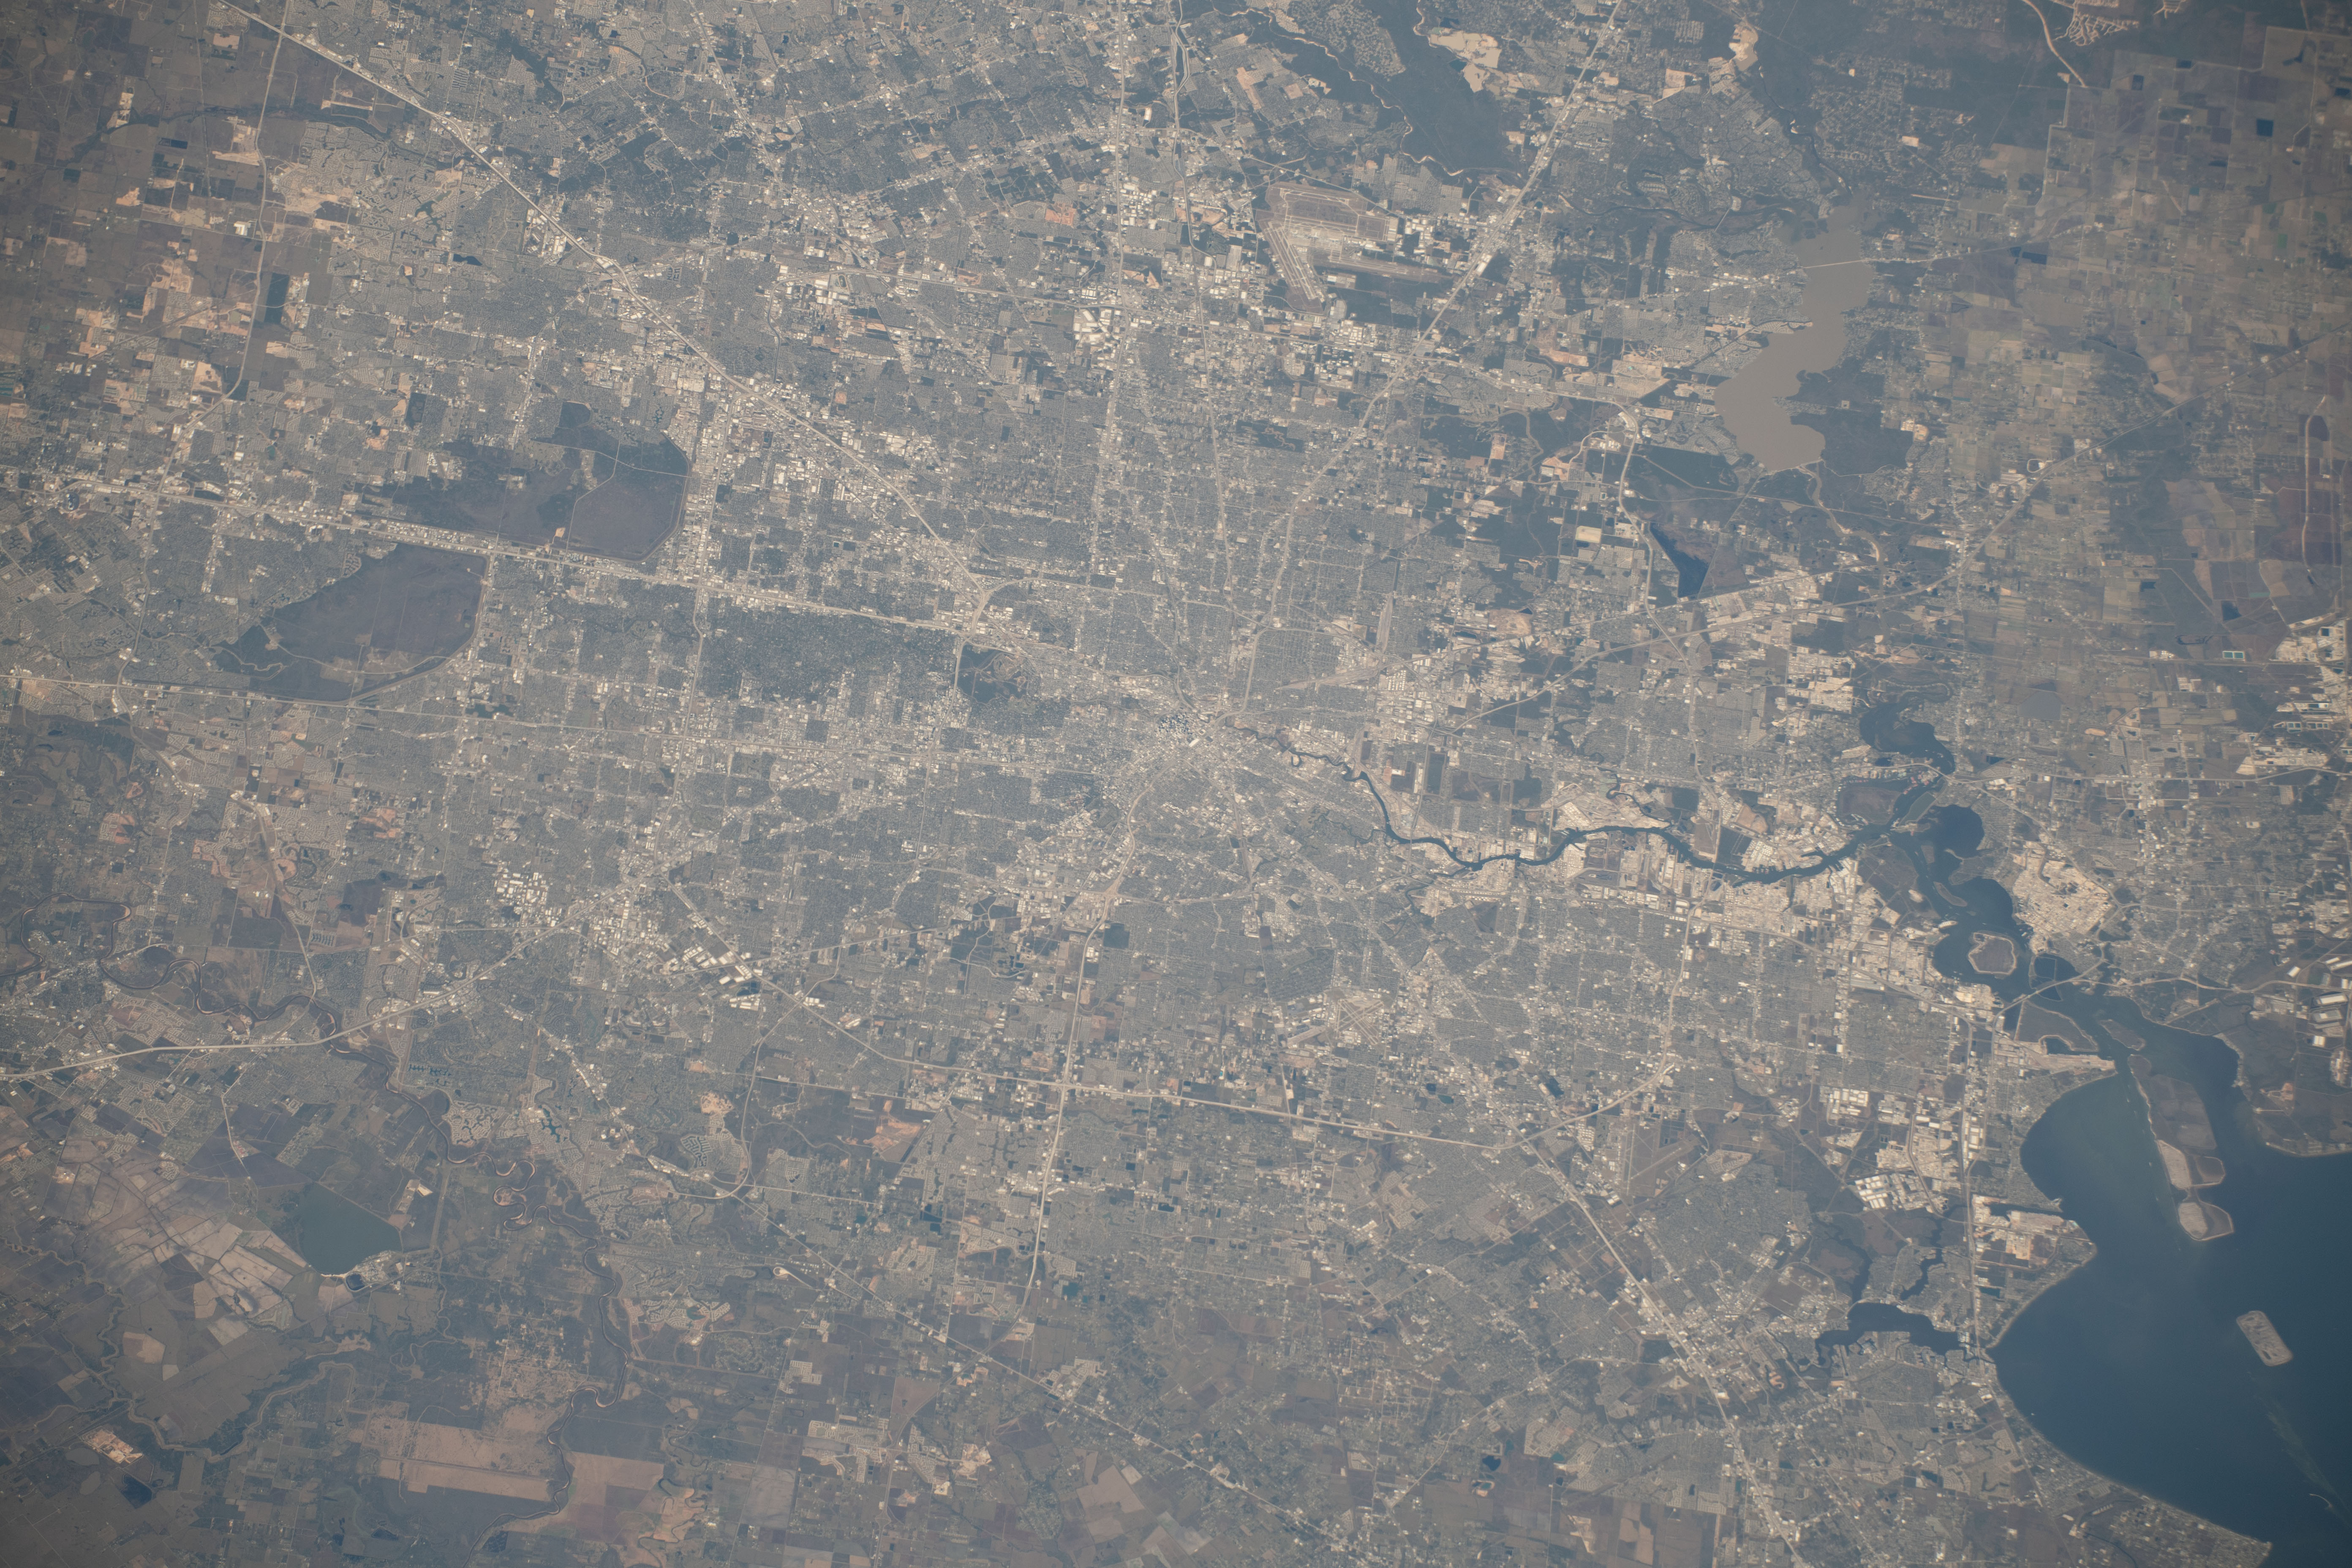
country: USA-TEXAS
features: HOUSTON
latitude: 29.8
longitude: -95.4
